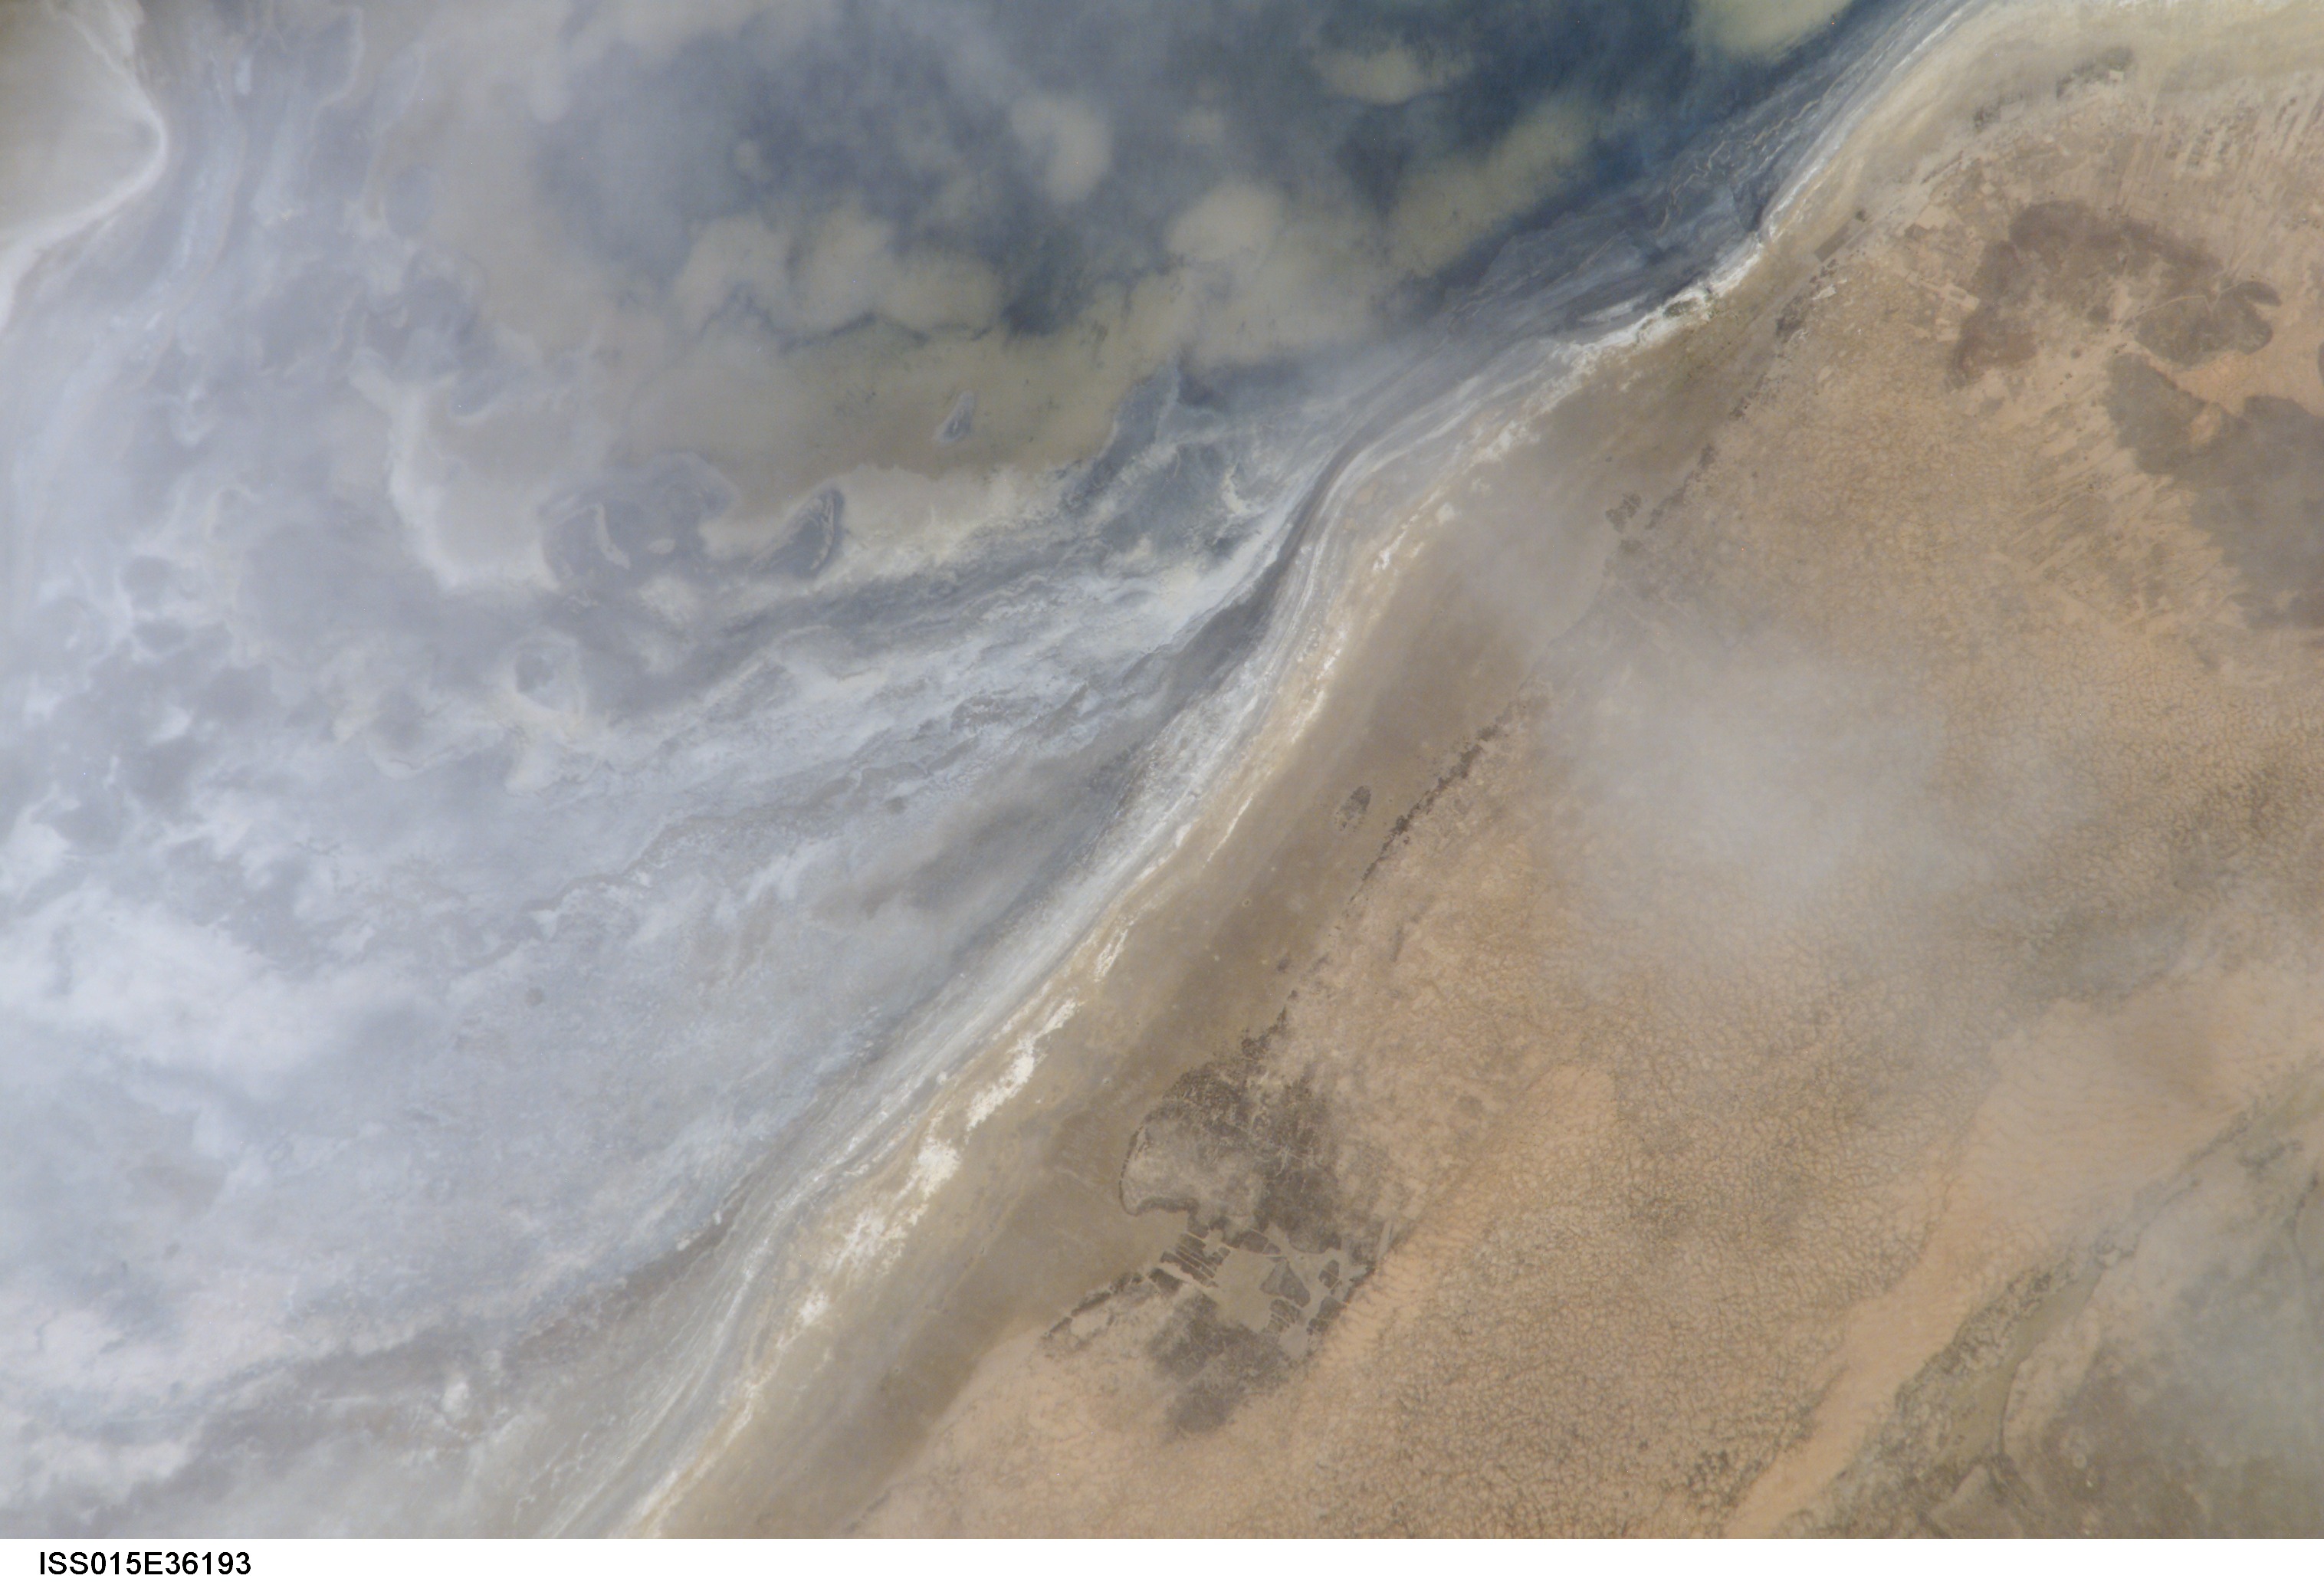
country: BOLIVIA
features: W. CENTRAL LAGO POOPO, DUNES
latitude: -18.9
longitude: -67.1
